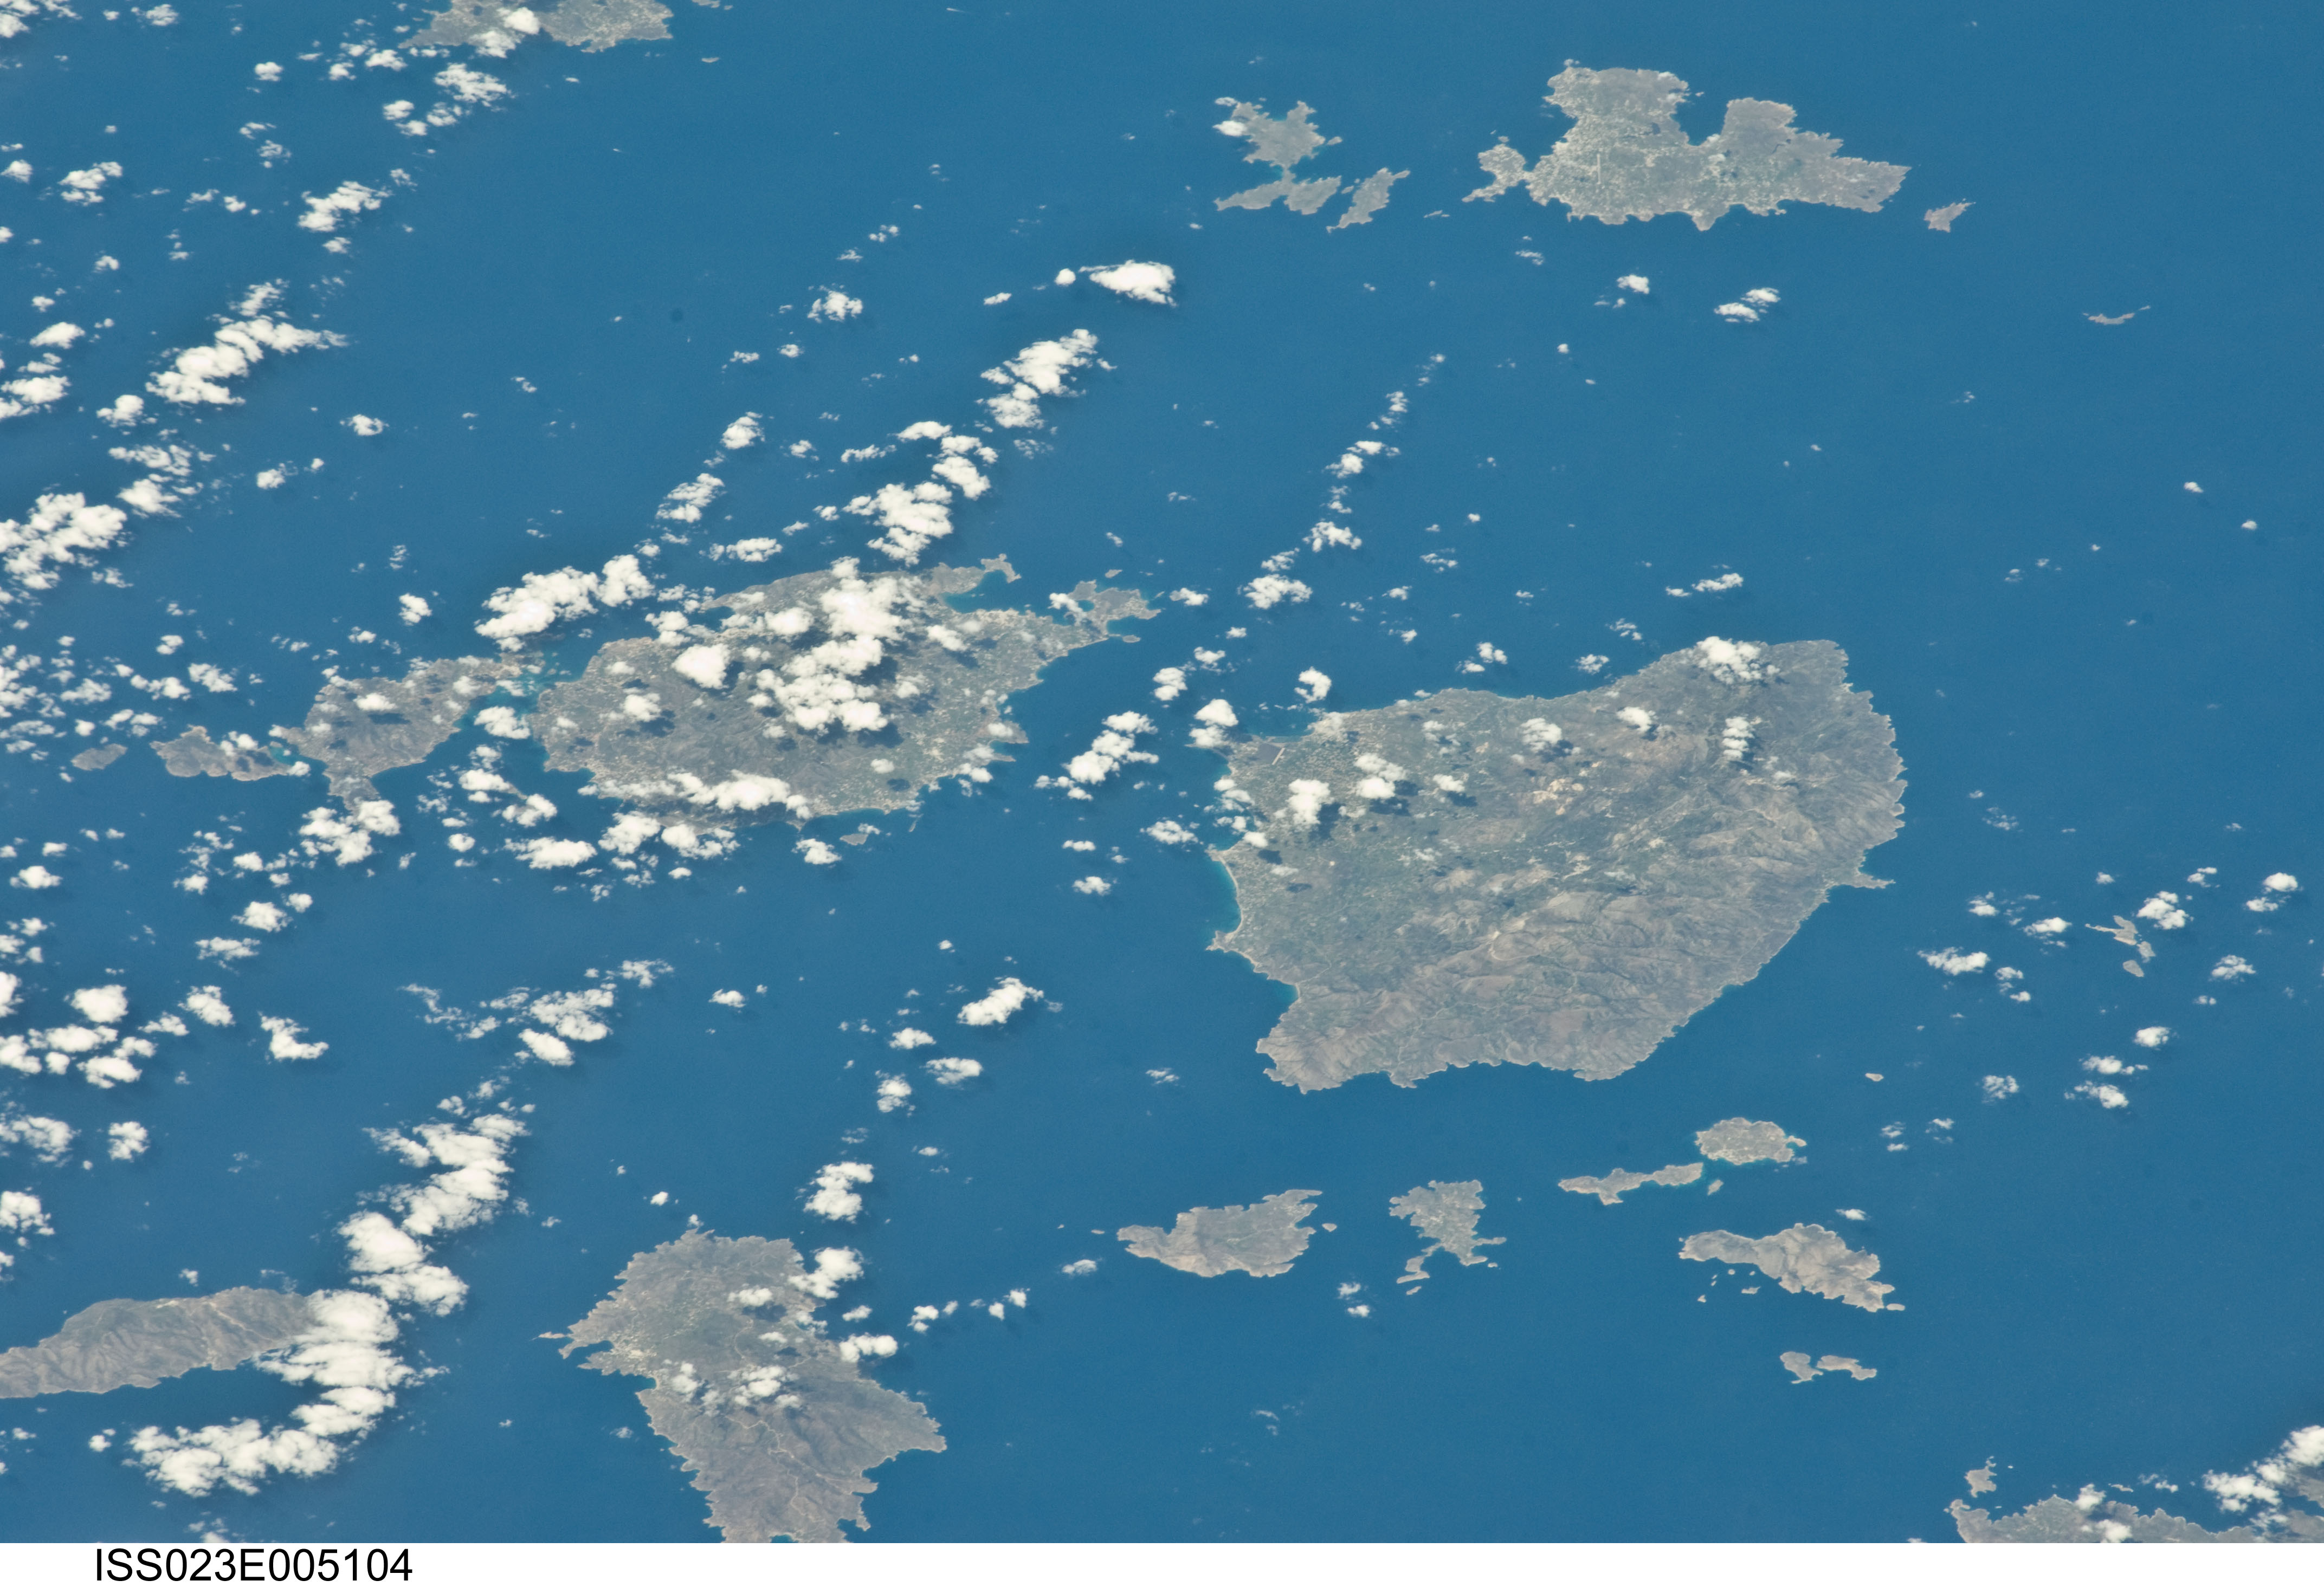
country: GREECE
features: AEGEAN SEA, NAXOS I., PAROS I., IOS I., MIKONOS I.
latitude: 37.1
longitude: 25.4
